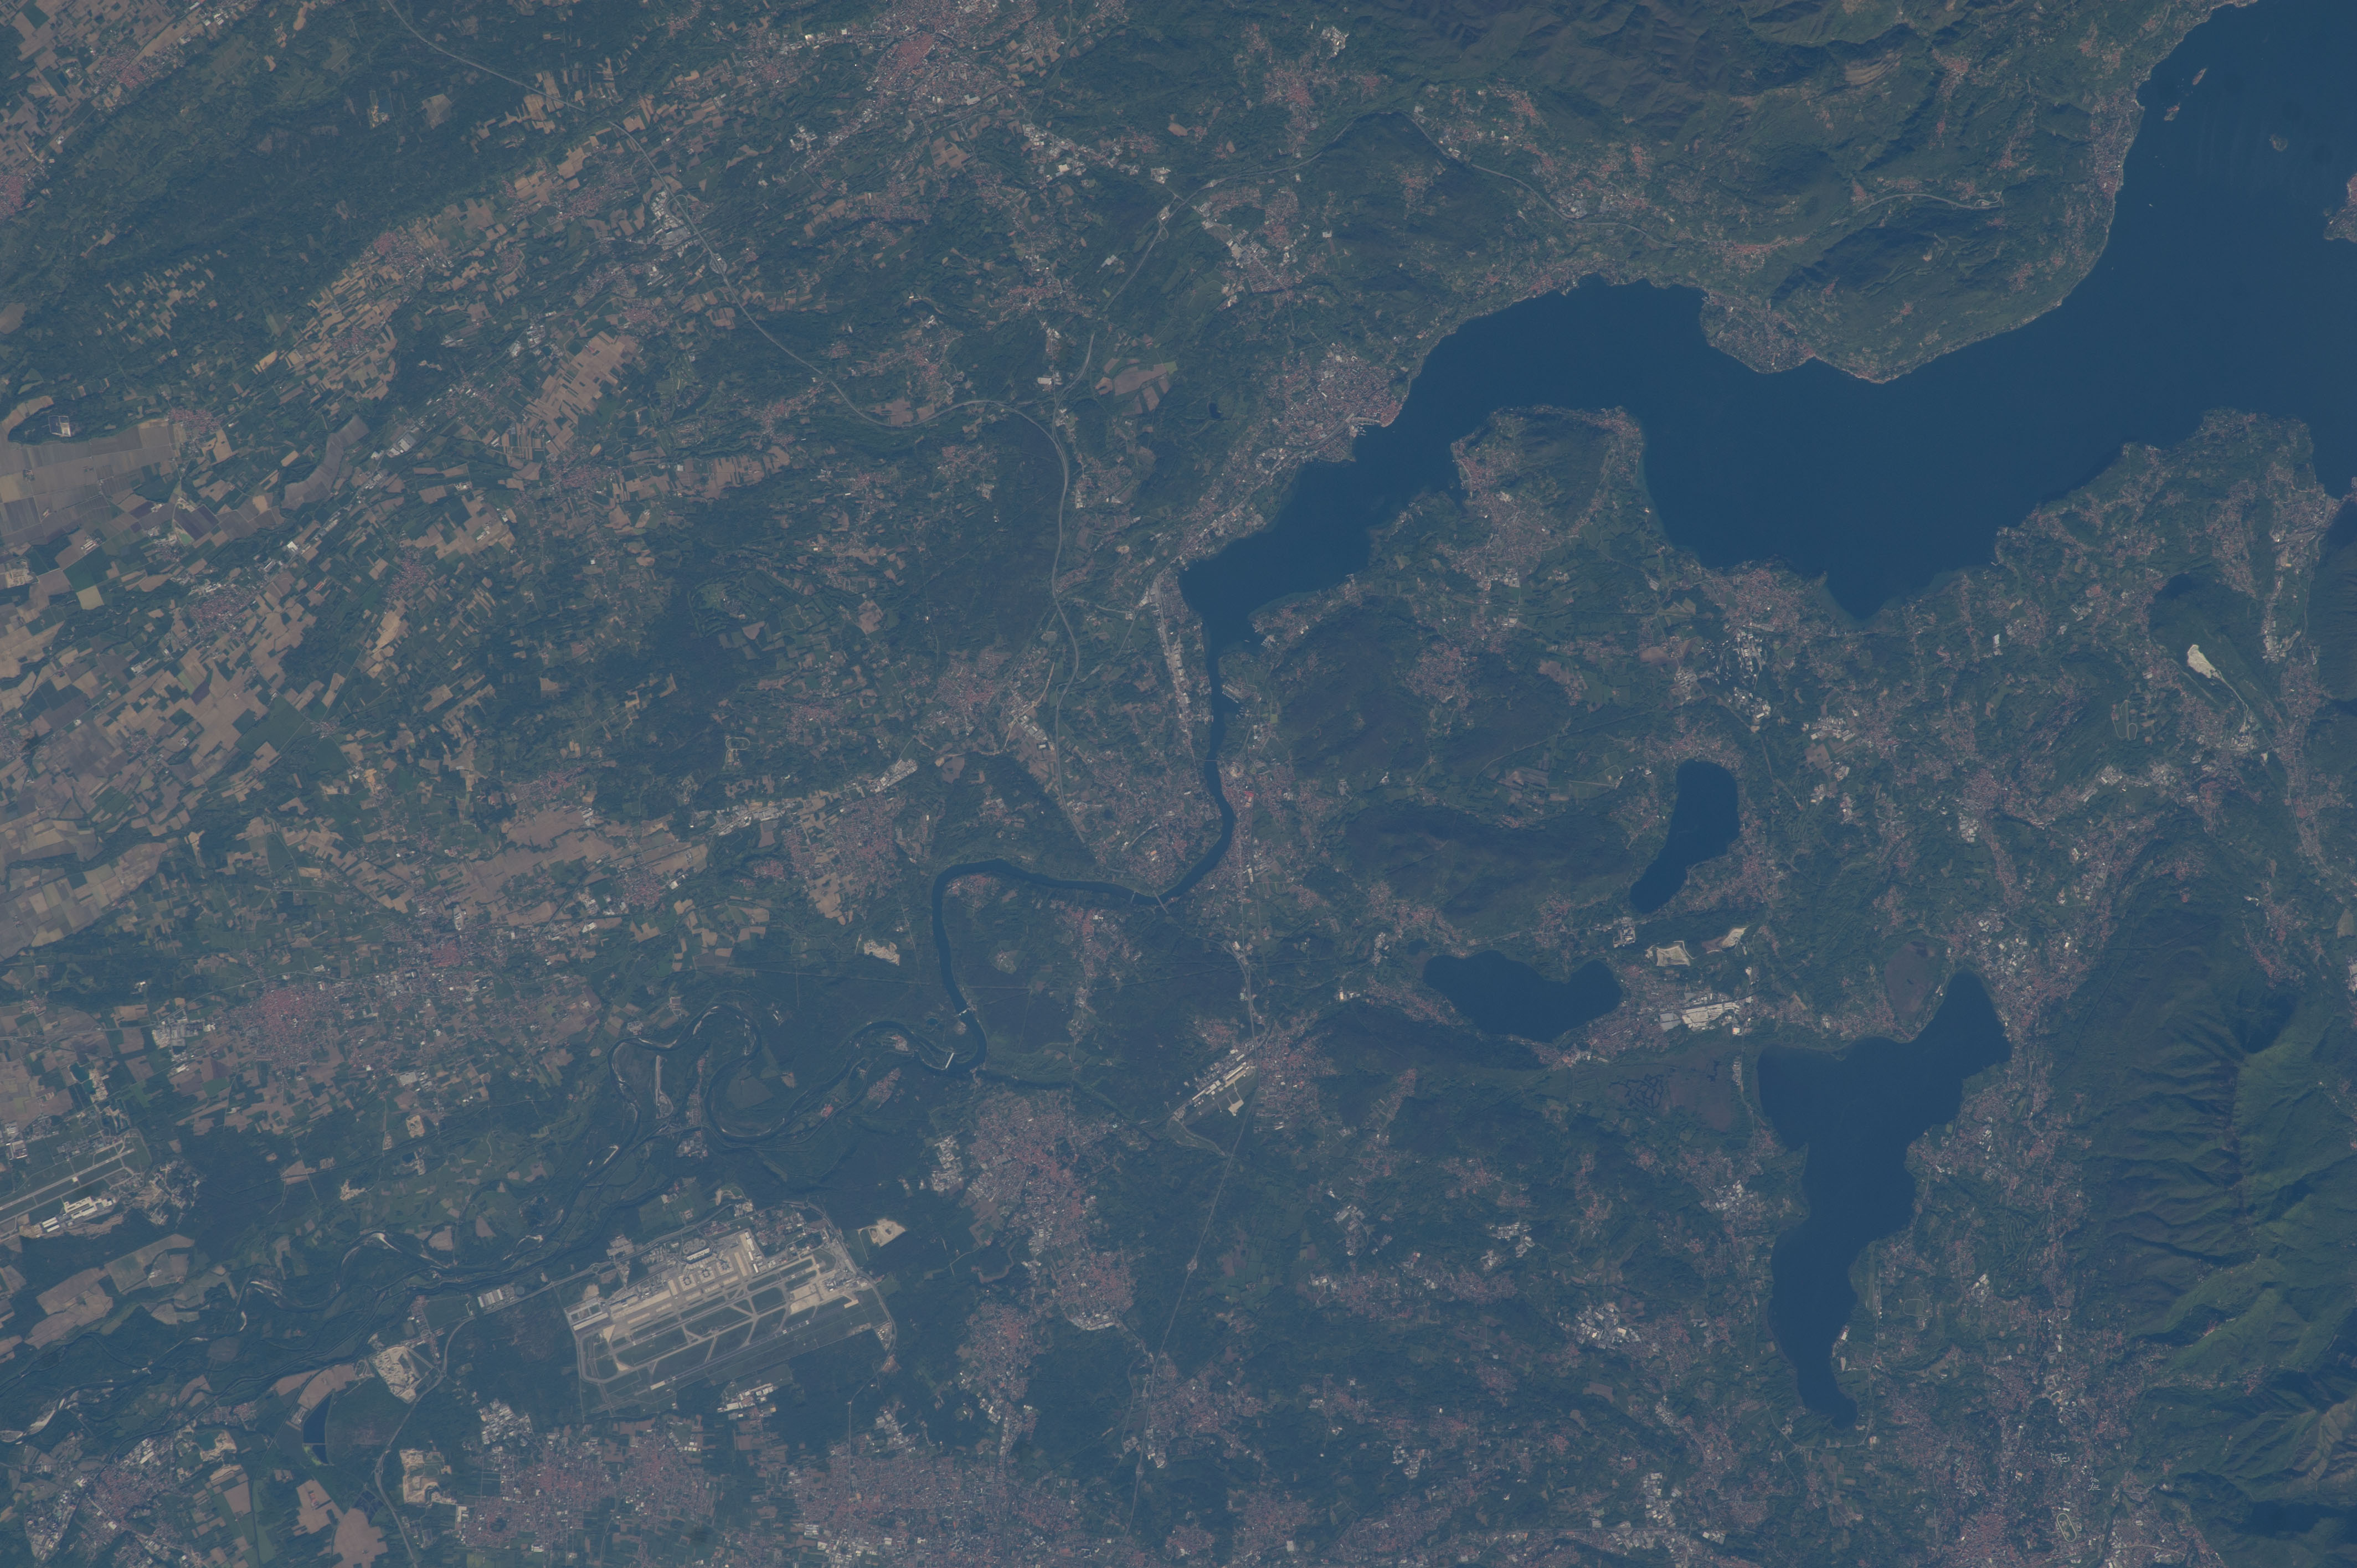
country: ITALY
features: MAGGIORE LAGOON, ITALY, COMABBIO LAGGON
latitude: 45.7
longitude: 8.6
